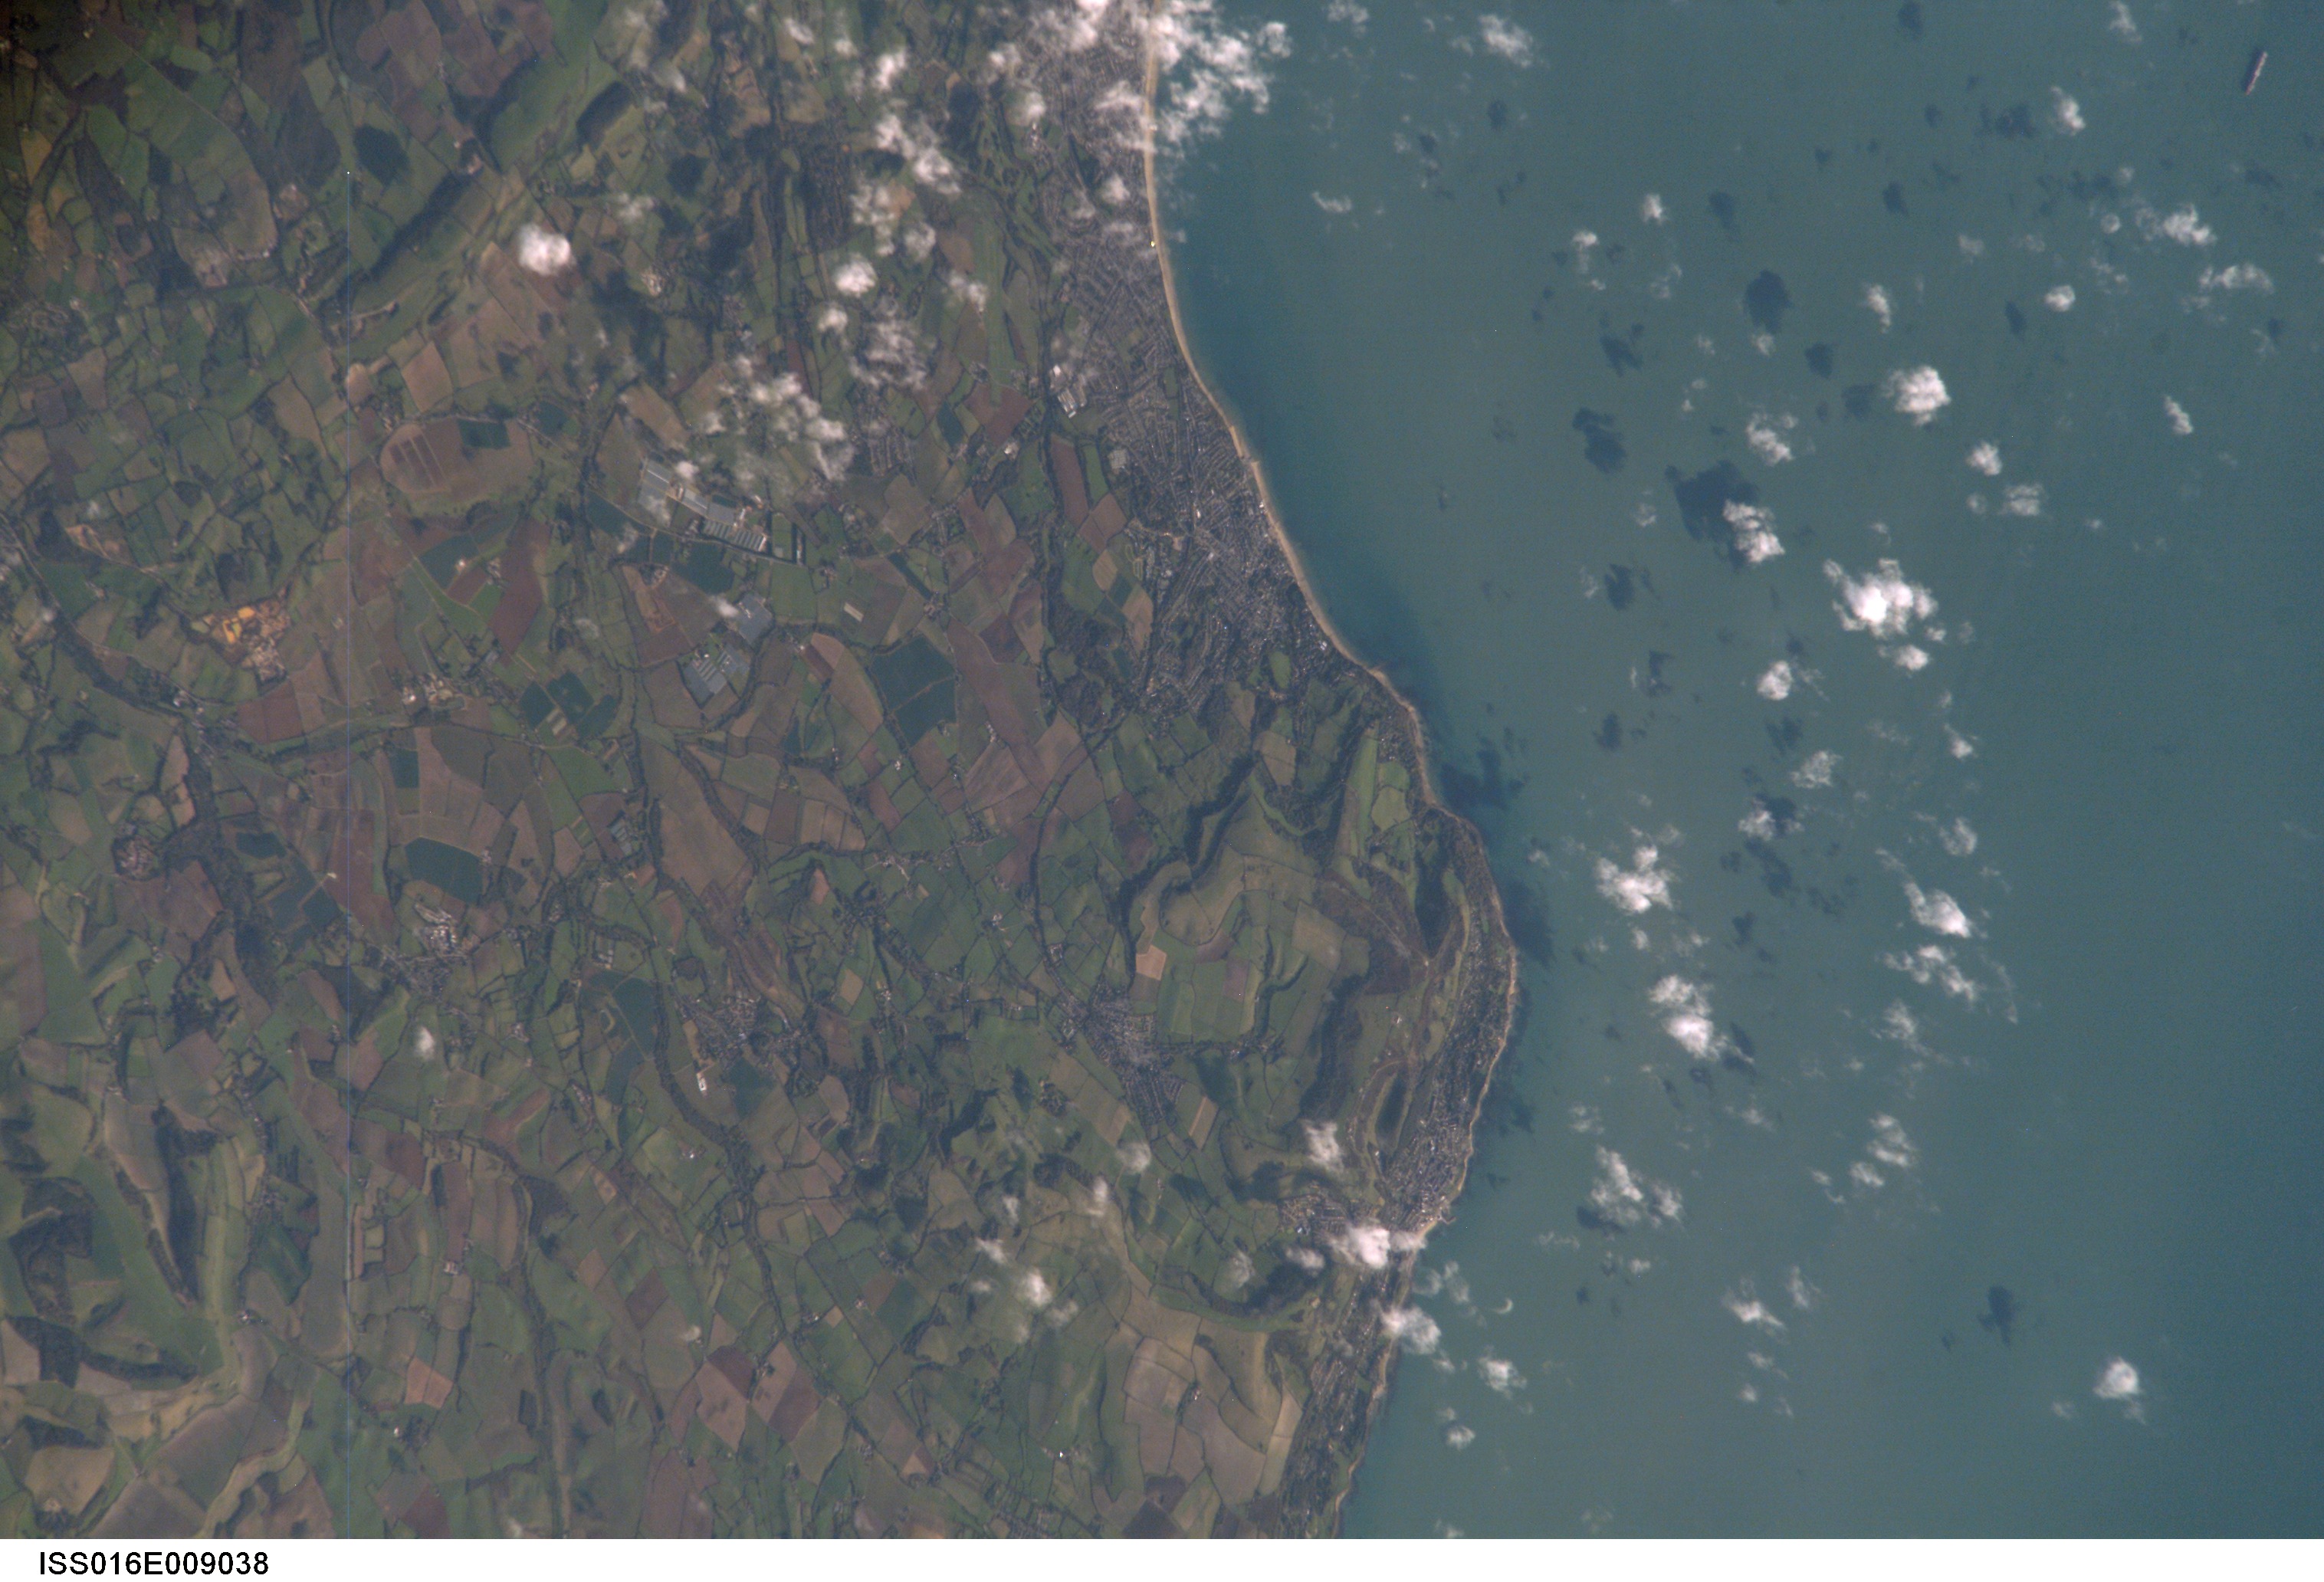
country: UK-ENGLAND
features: SHANKLIN, ISLE OF WIGHT, AGR.
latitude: 50.6
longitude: -1.2
